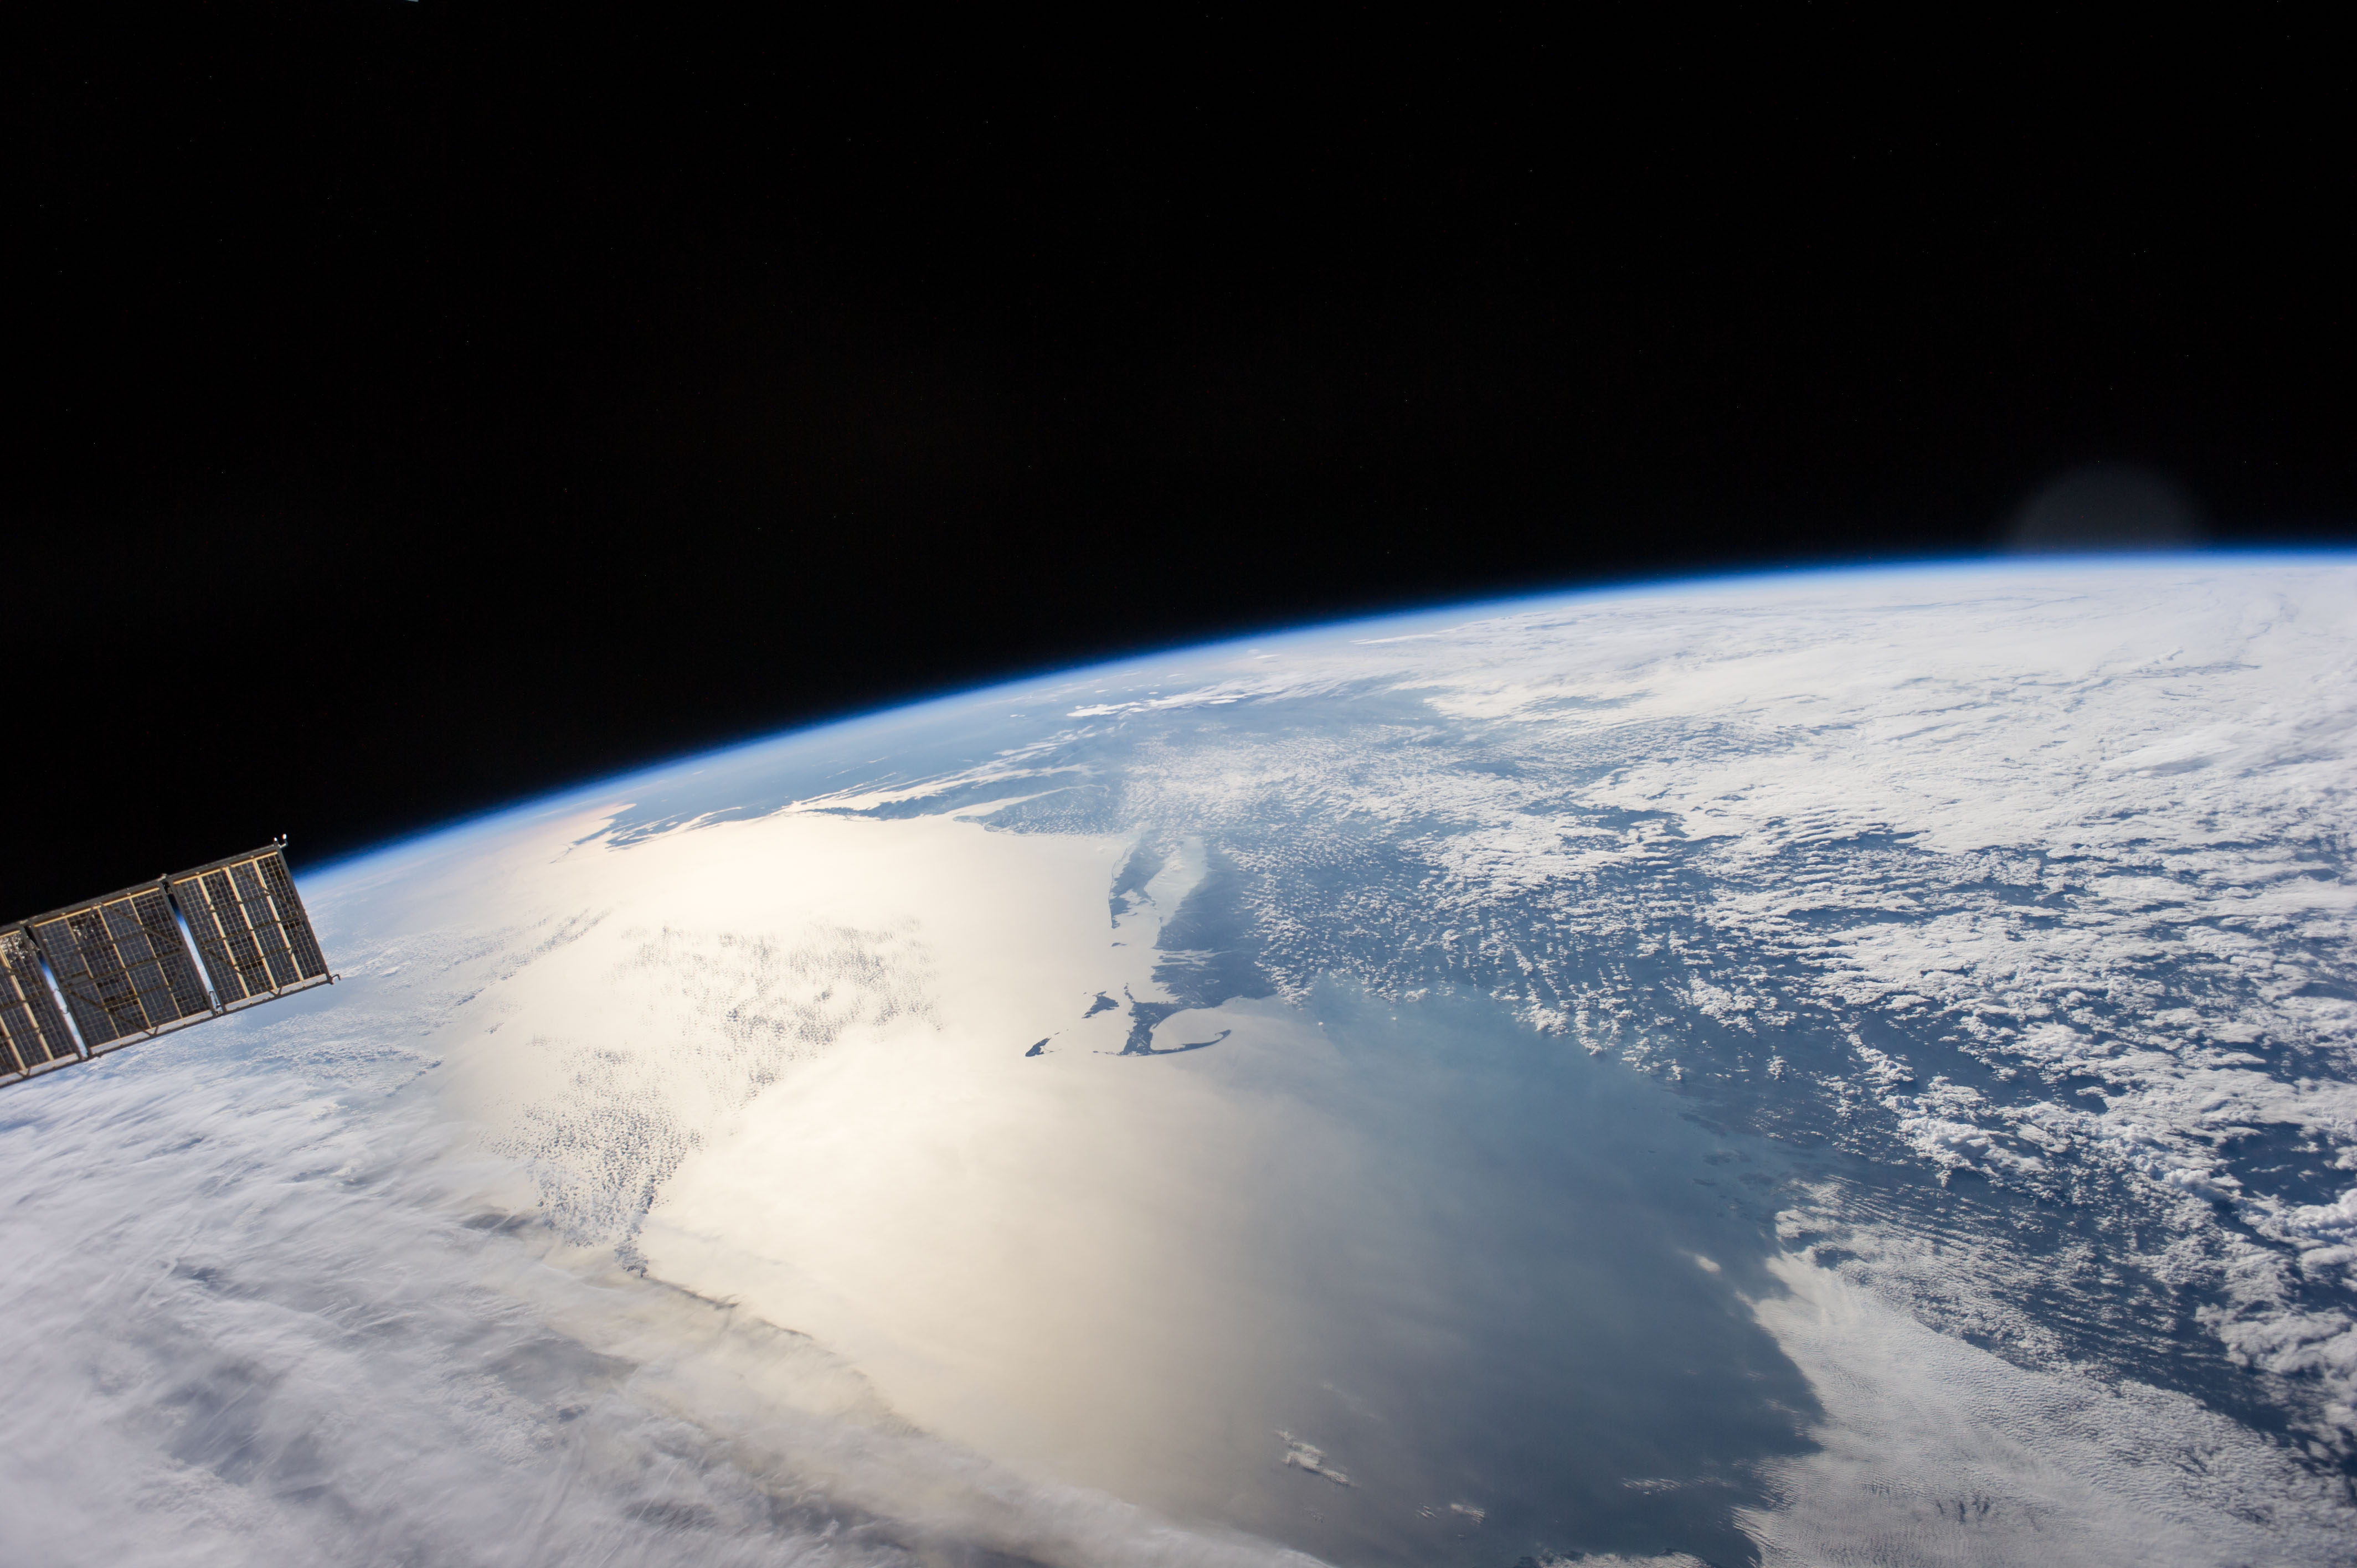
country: USA-MASSACHUSETTS
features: CAPE COD B., NANTUCKEY I., MARTHAS VINEYARD, ATLANTIC O., LONG I., ATMOSPHERIC LIMB
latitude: 42.0
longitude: -69.5
